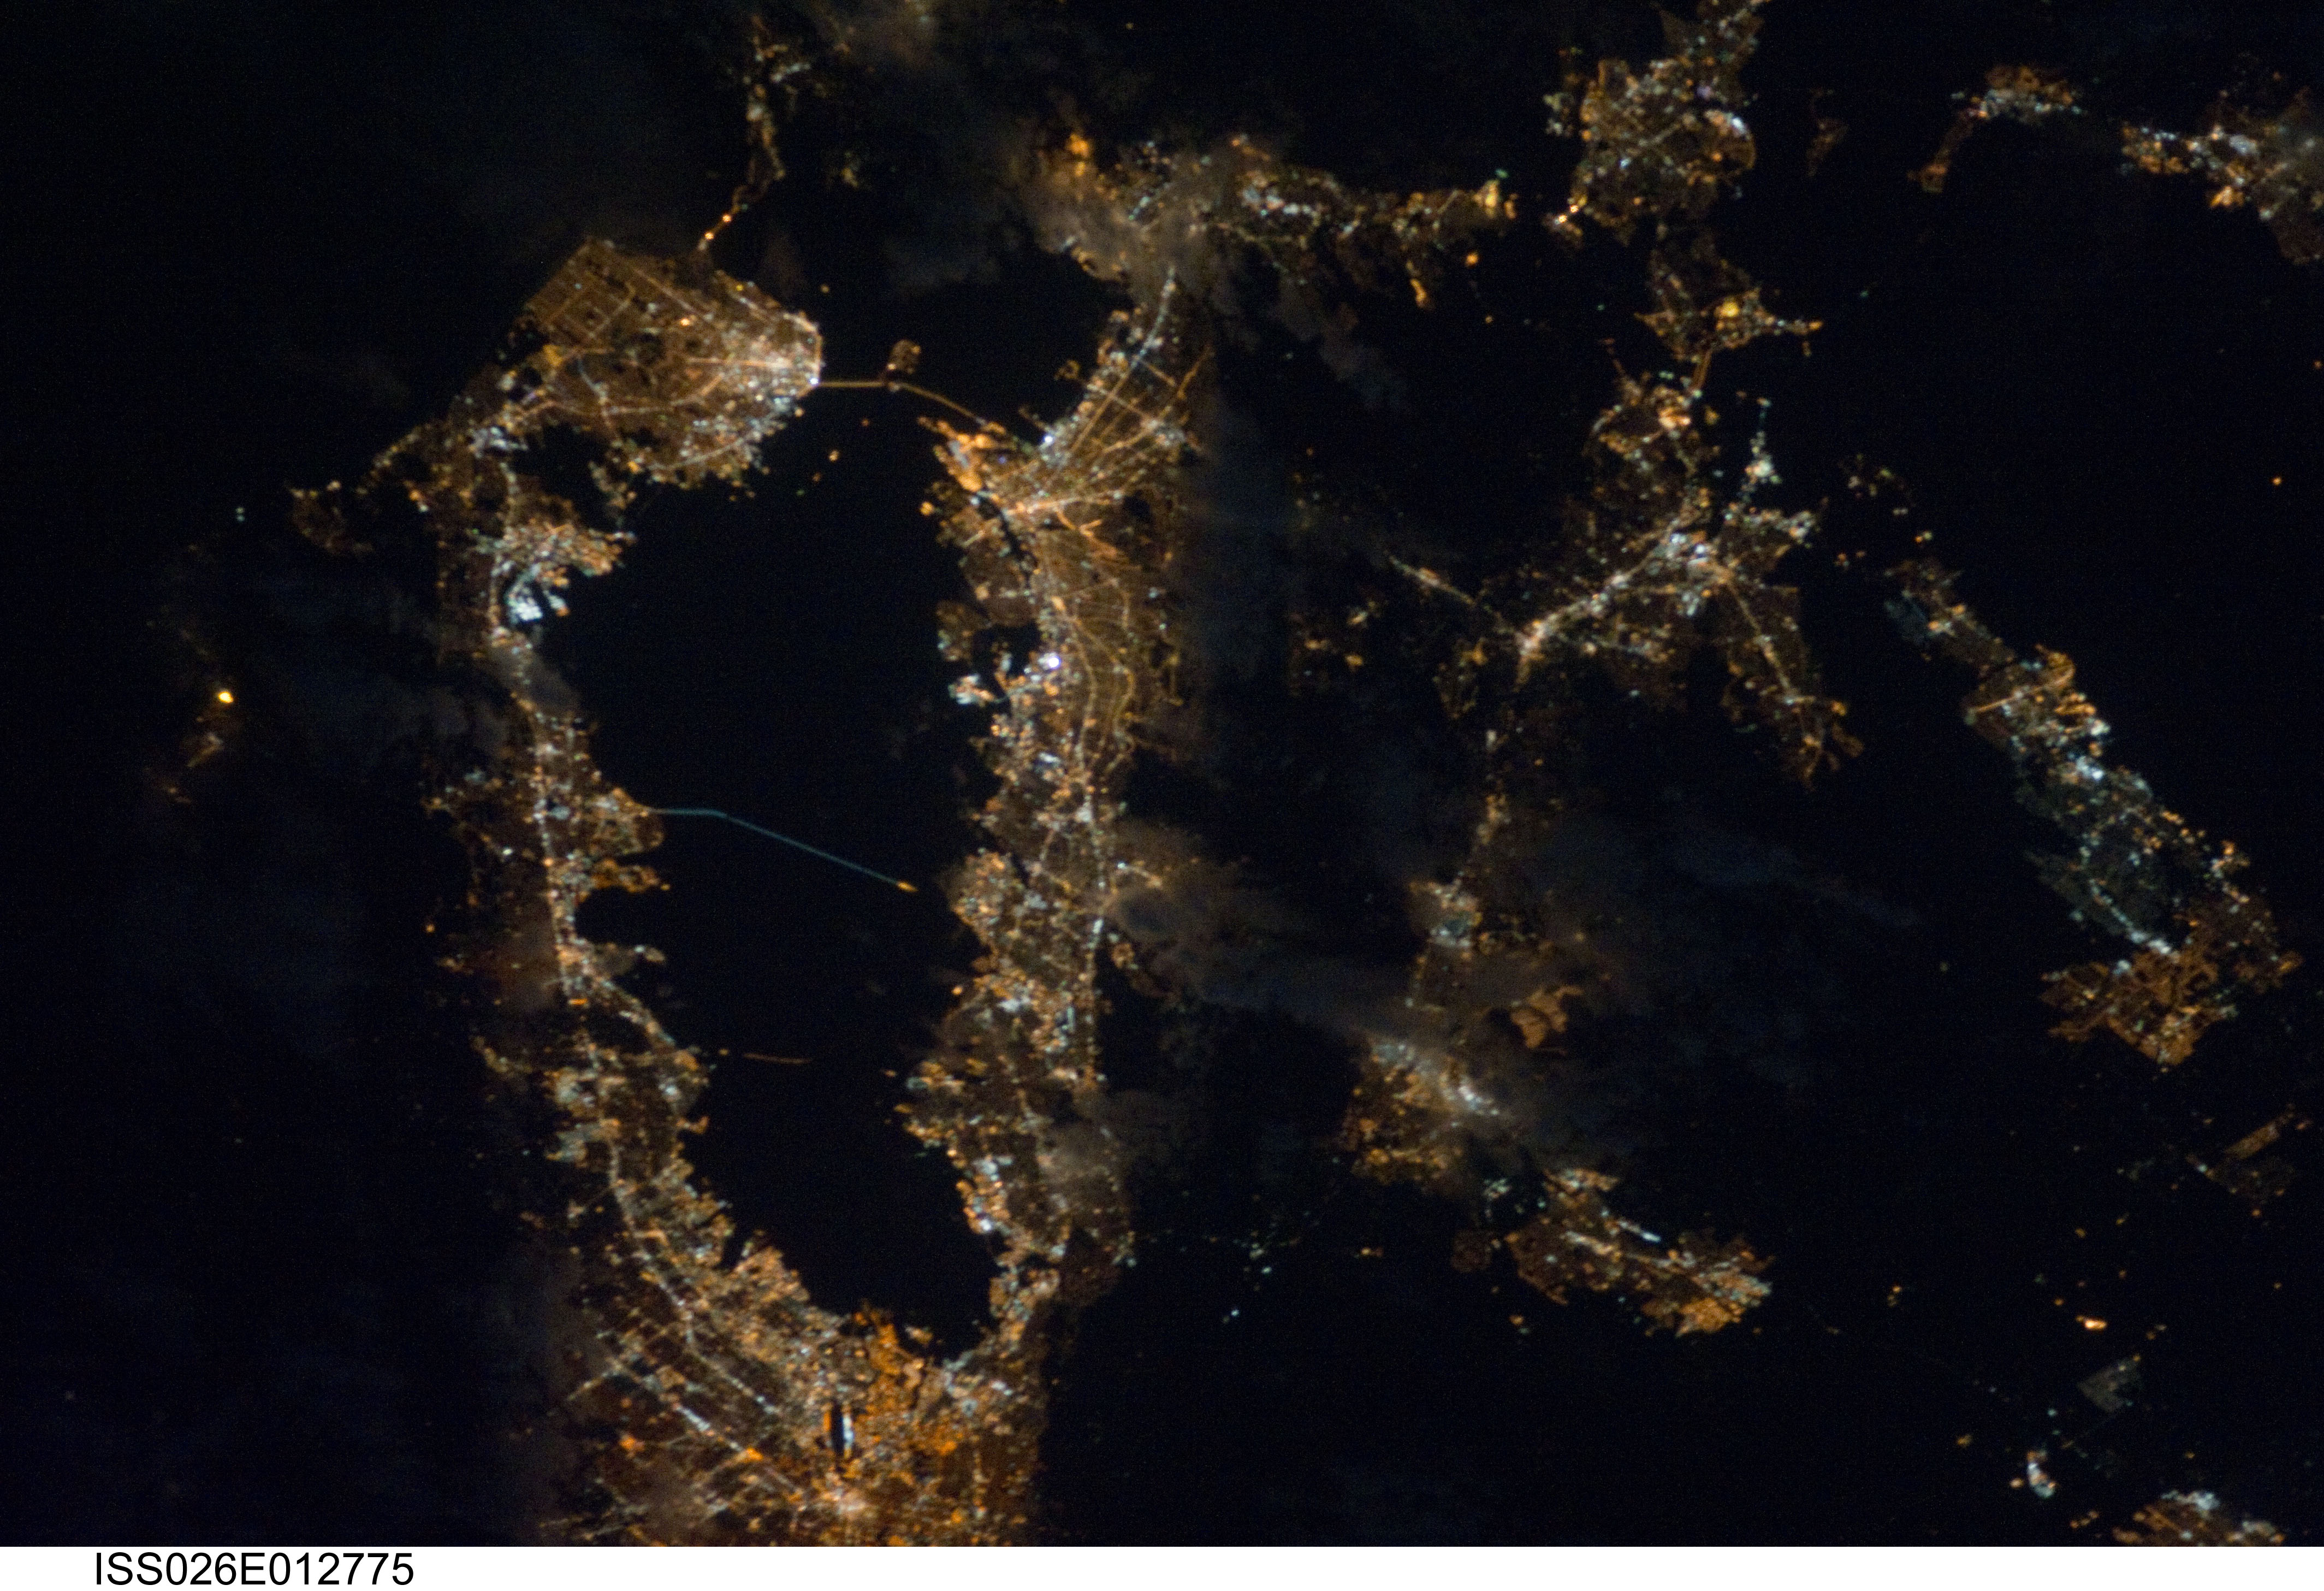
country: USA-CALIFORNIA
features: SAN FRANCISCO AT NIGHT
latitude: 37.7
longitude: -122.1
